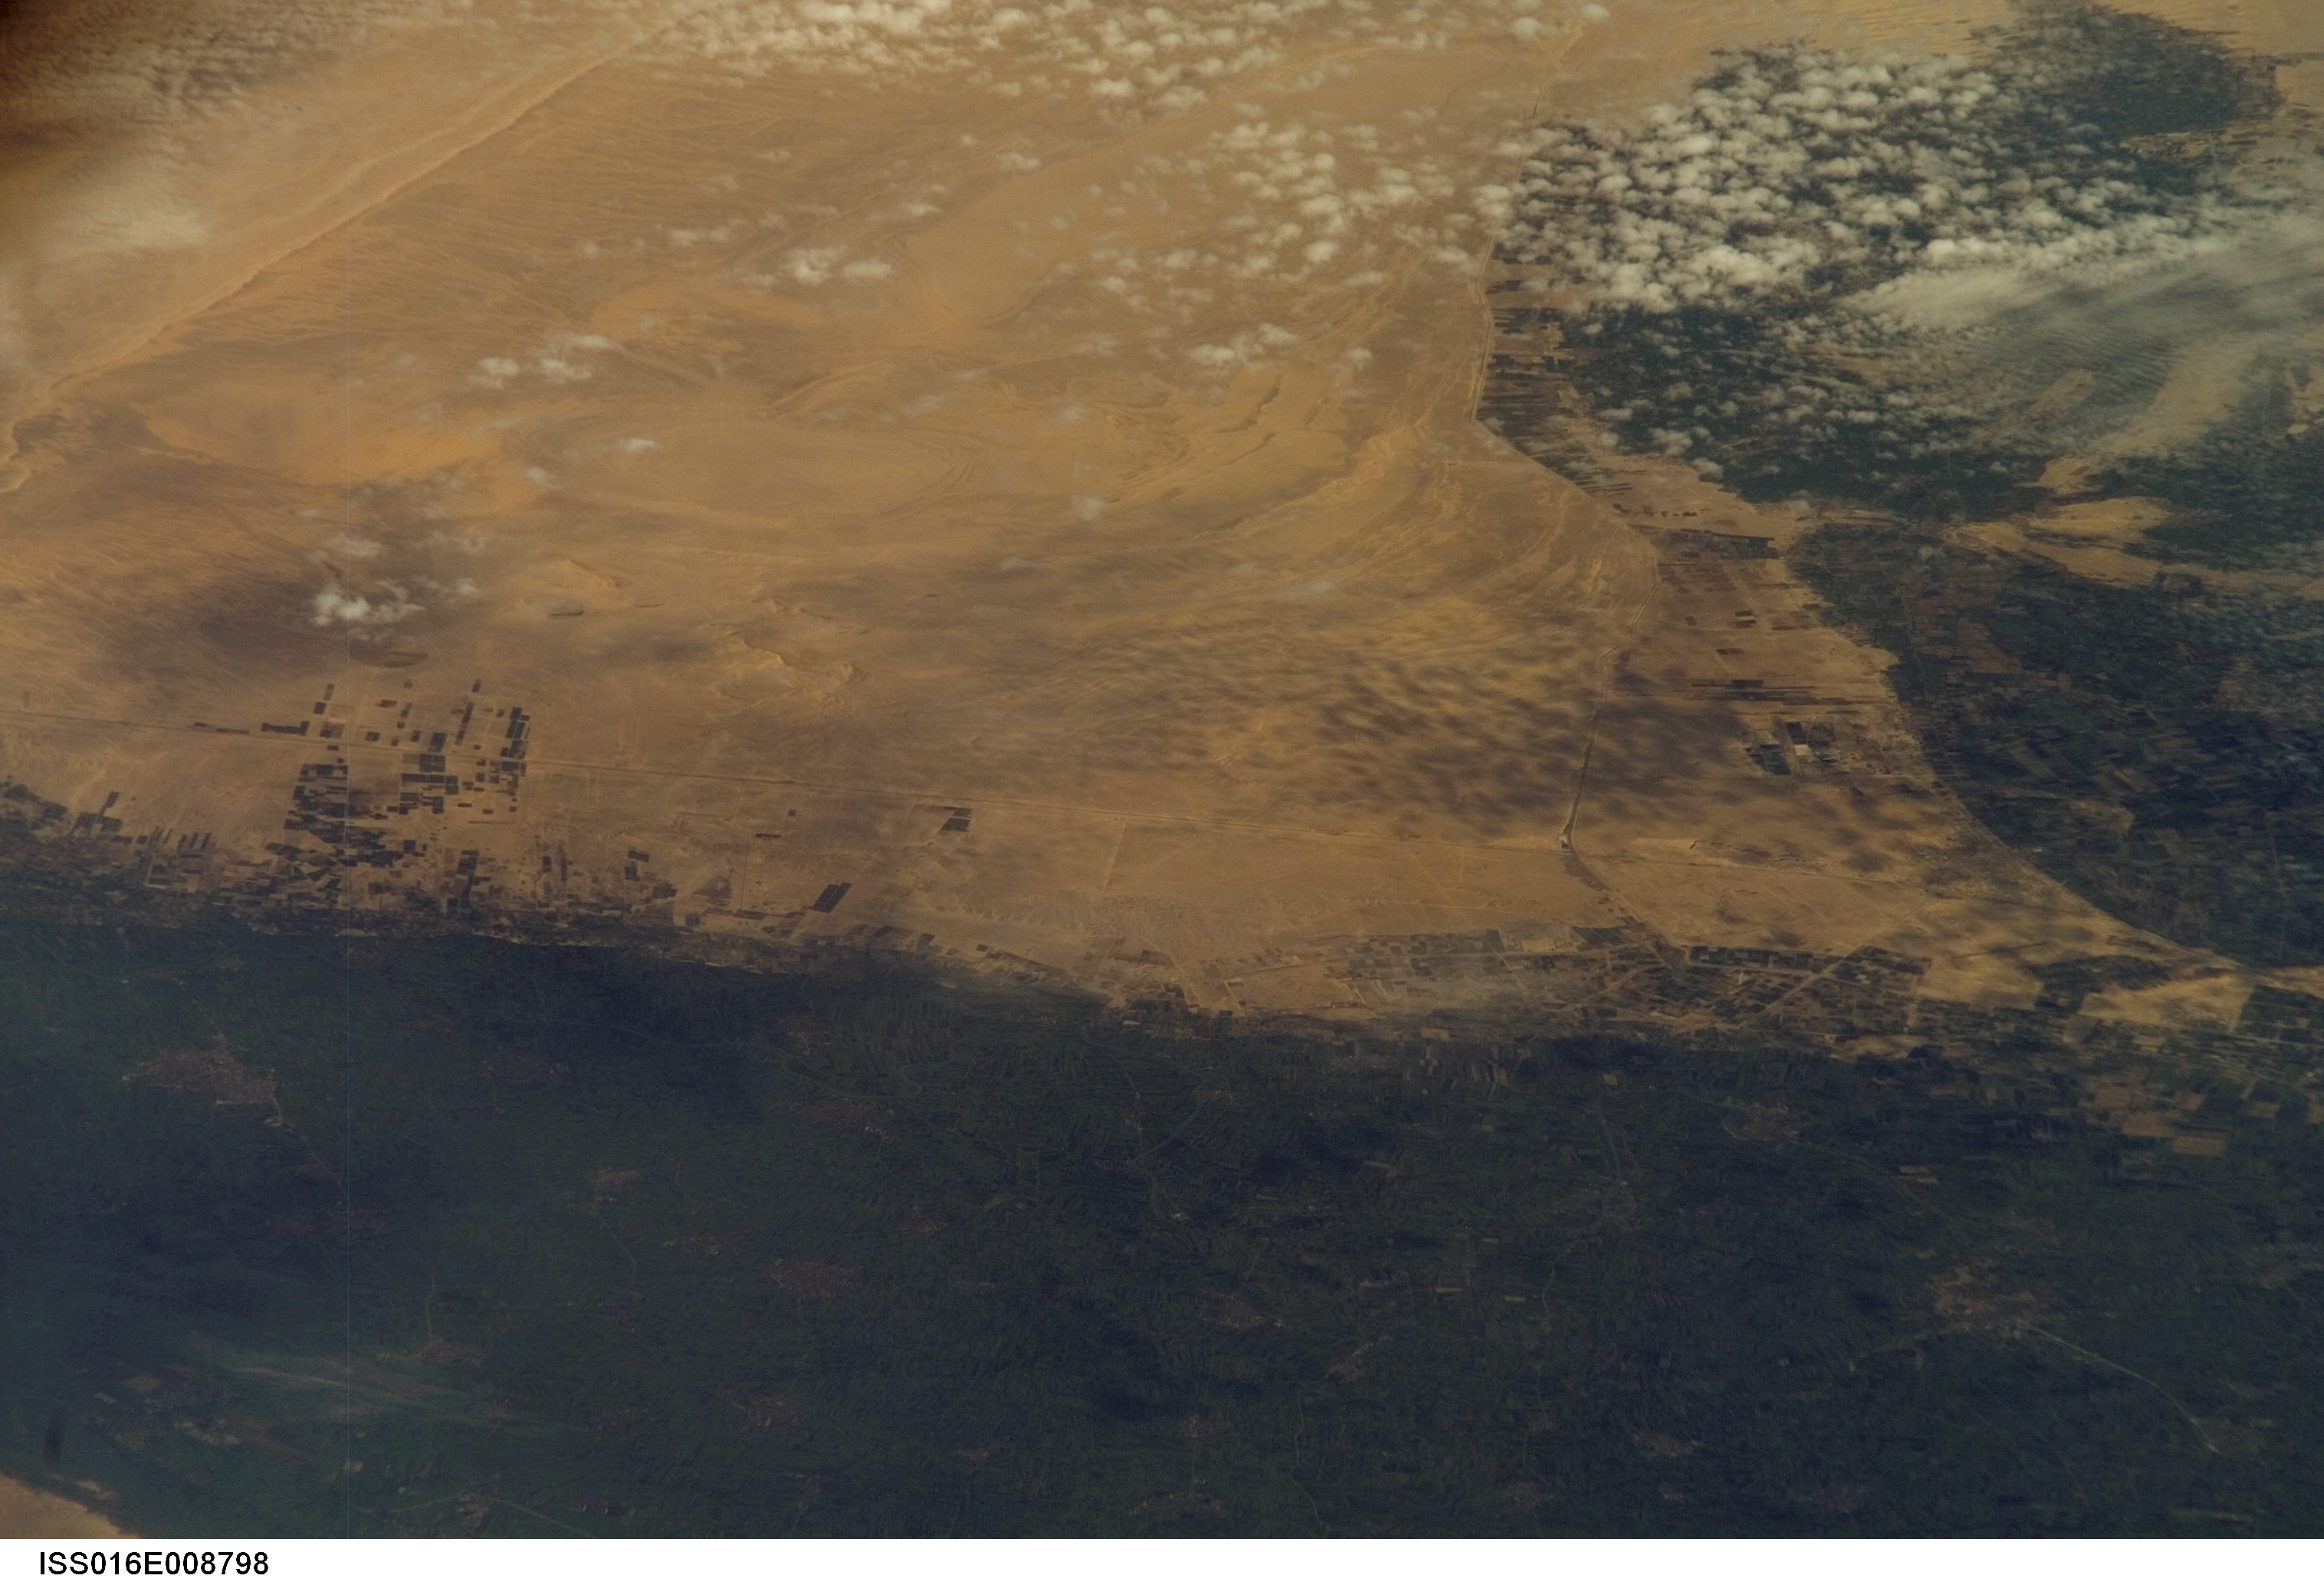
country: EGYPT
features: NILE R. AGR., MUZURA, W. DESERT
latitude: 29.0
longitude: 30.7
